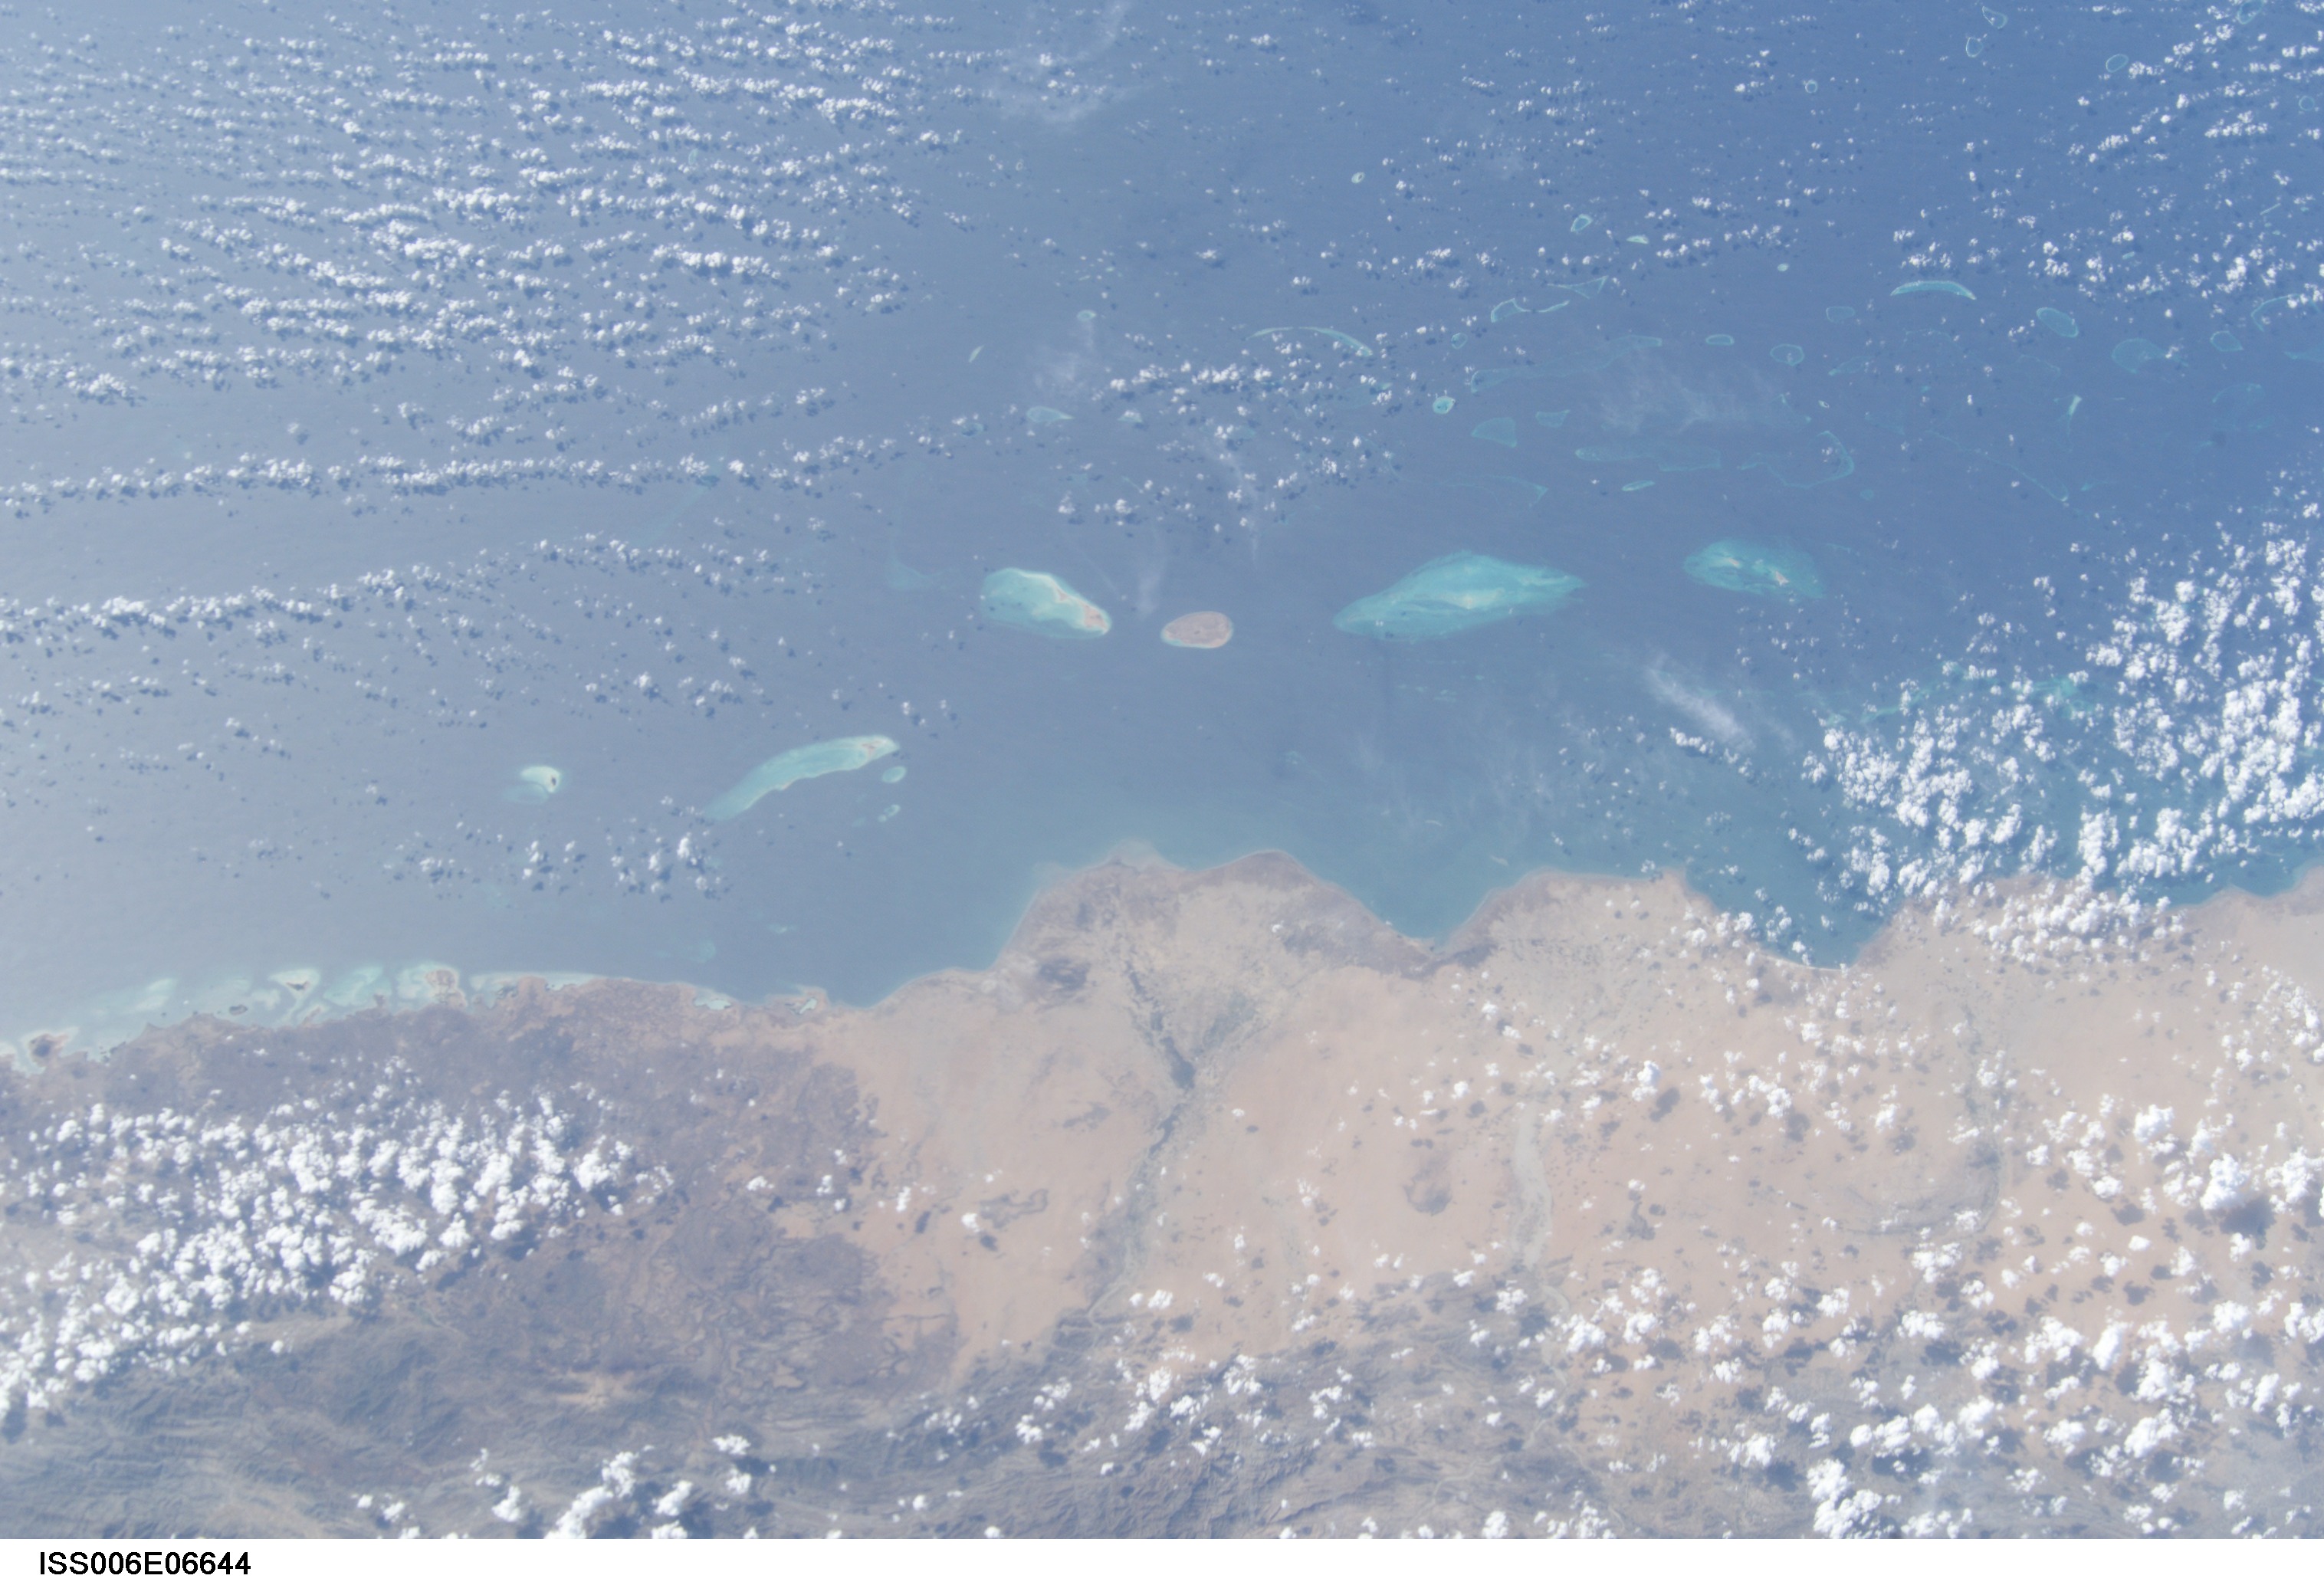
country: SAUDI ARABIA
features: RED SEA COAST, QUTU I., REEFS
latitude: 18.5
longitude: 41.0
